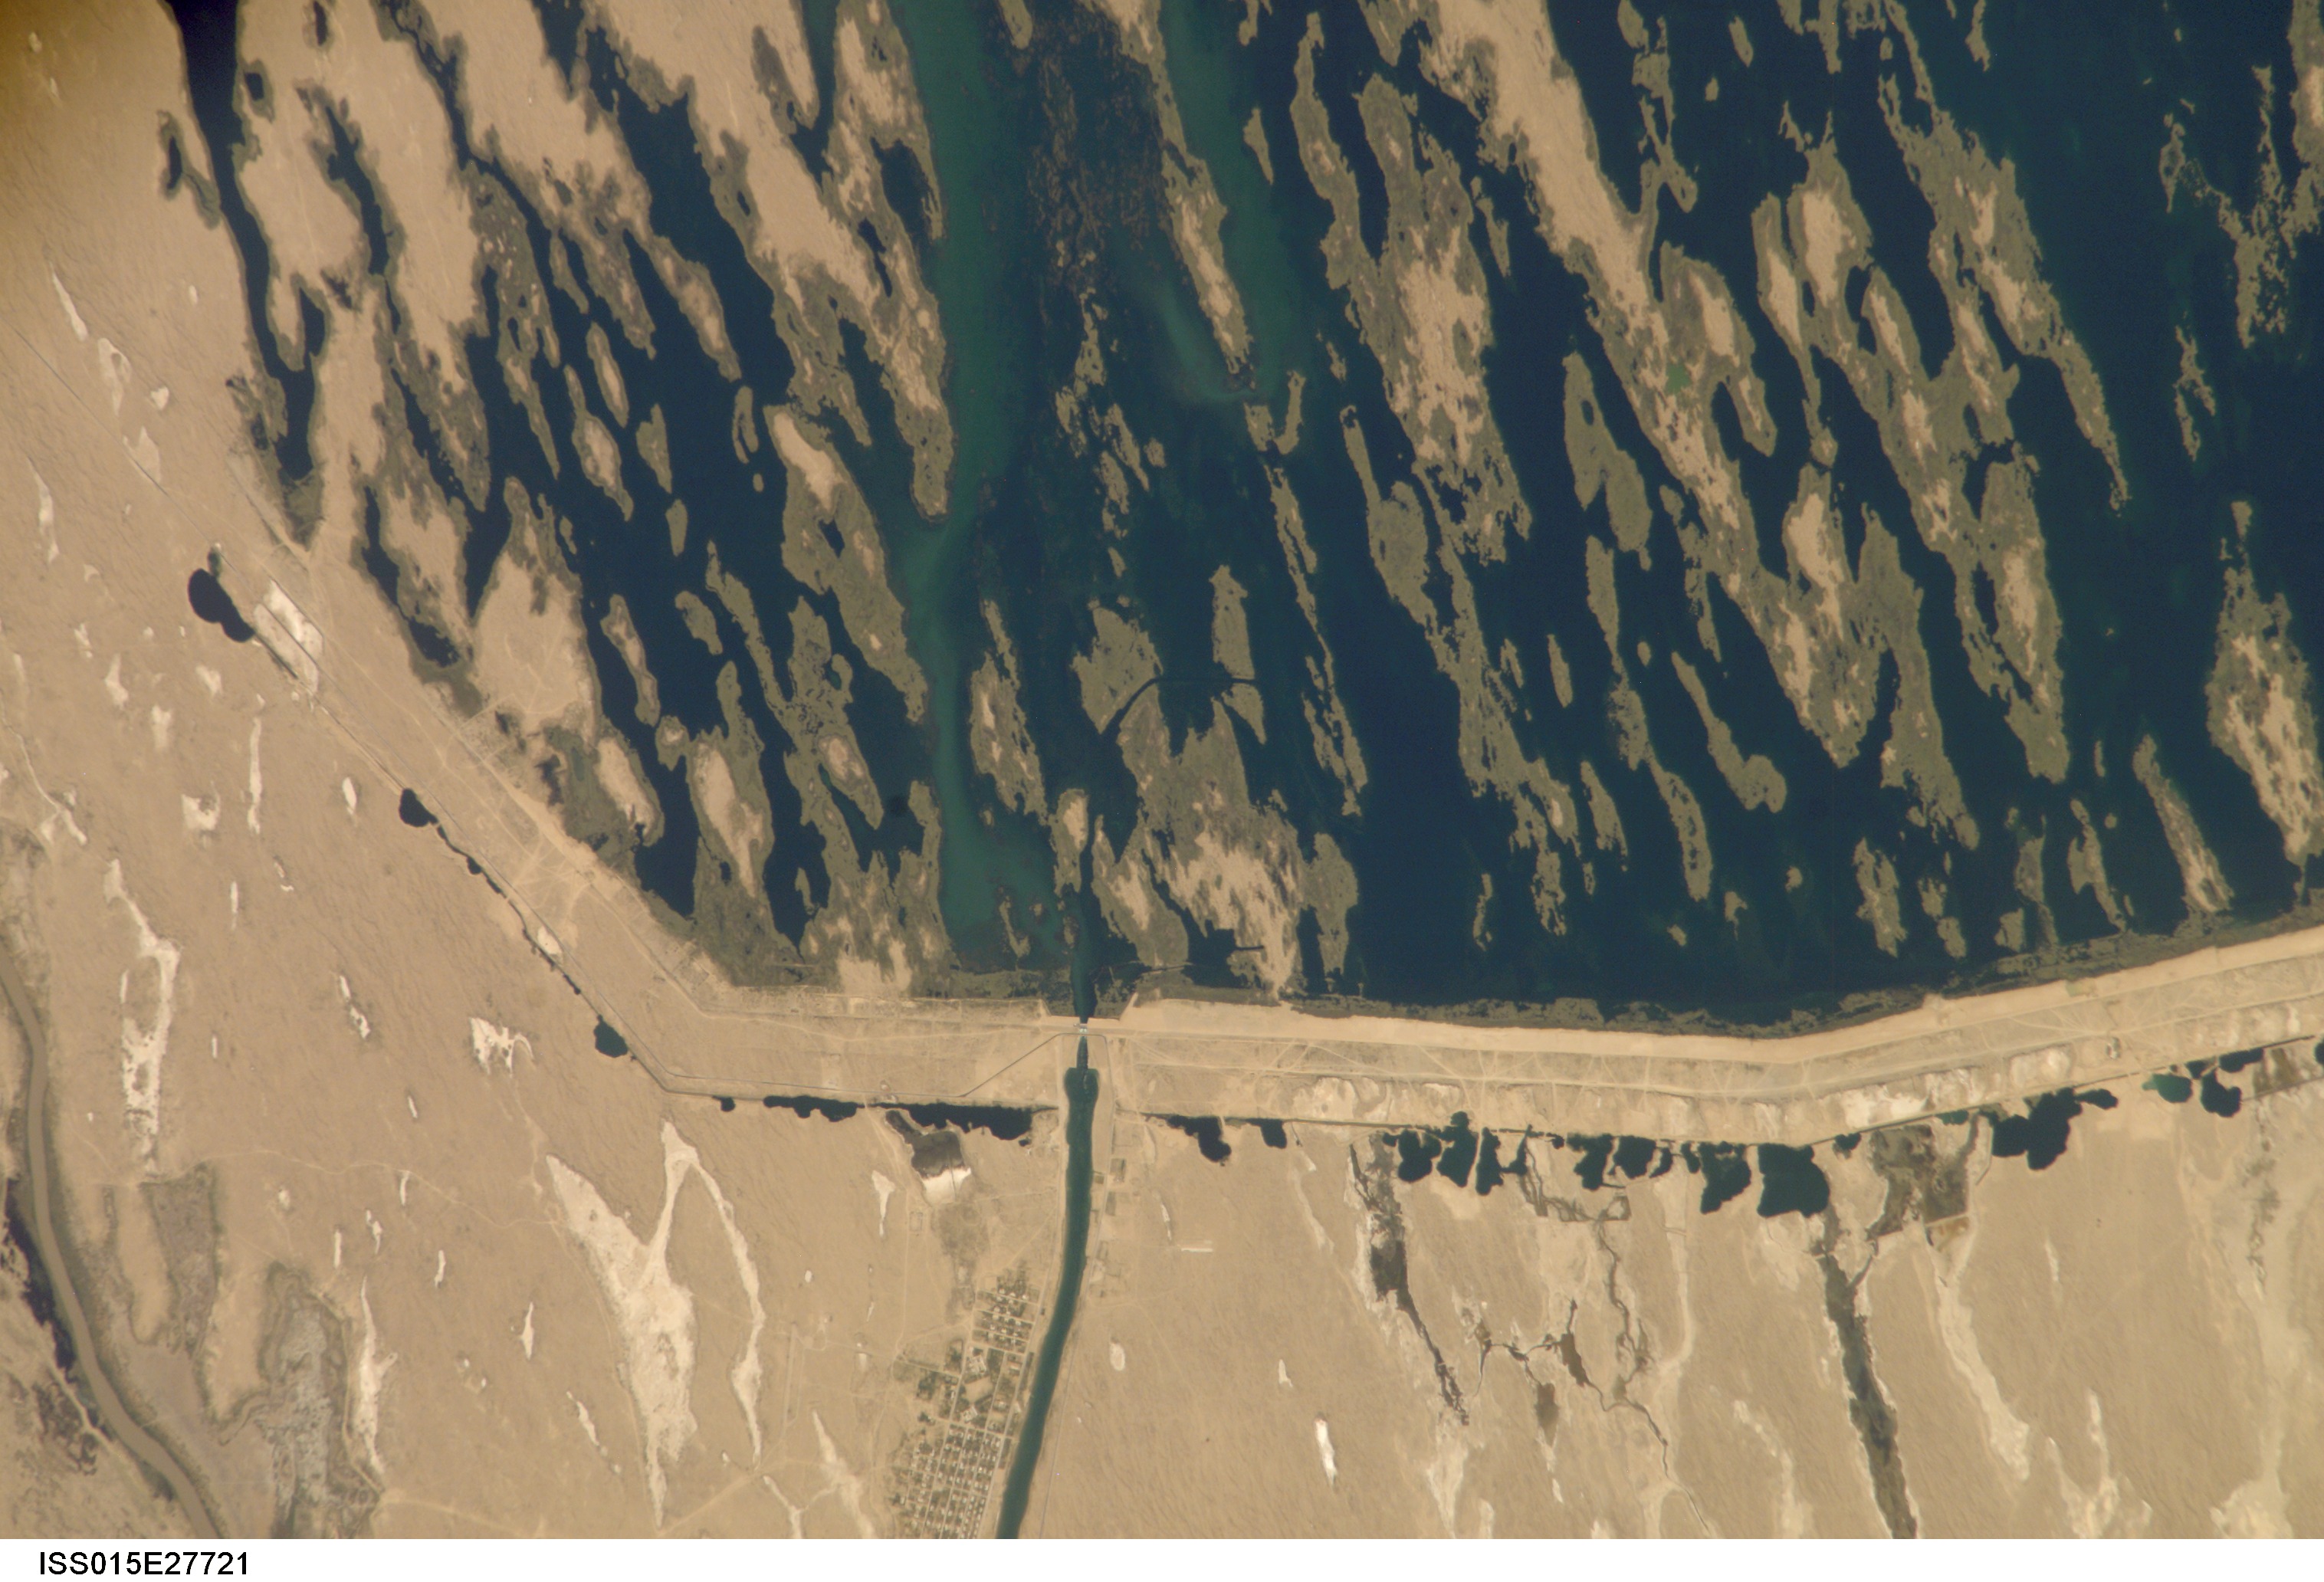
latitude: 37.7
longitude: 64.9
